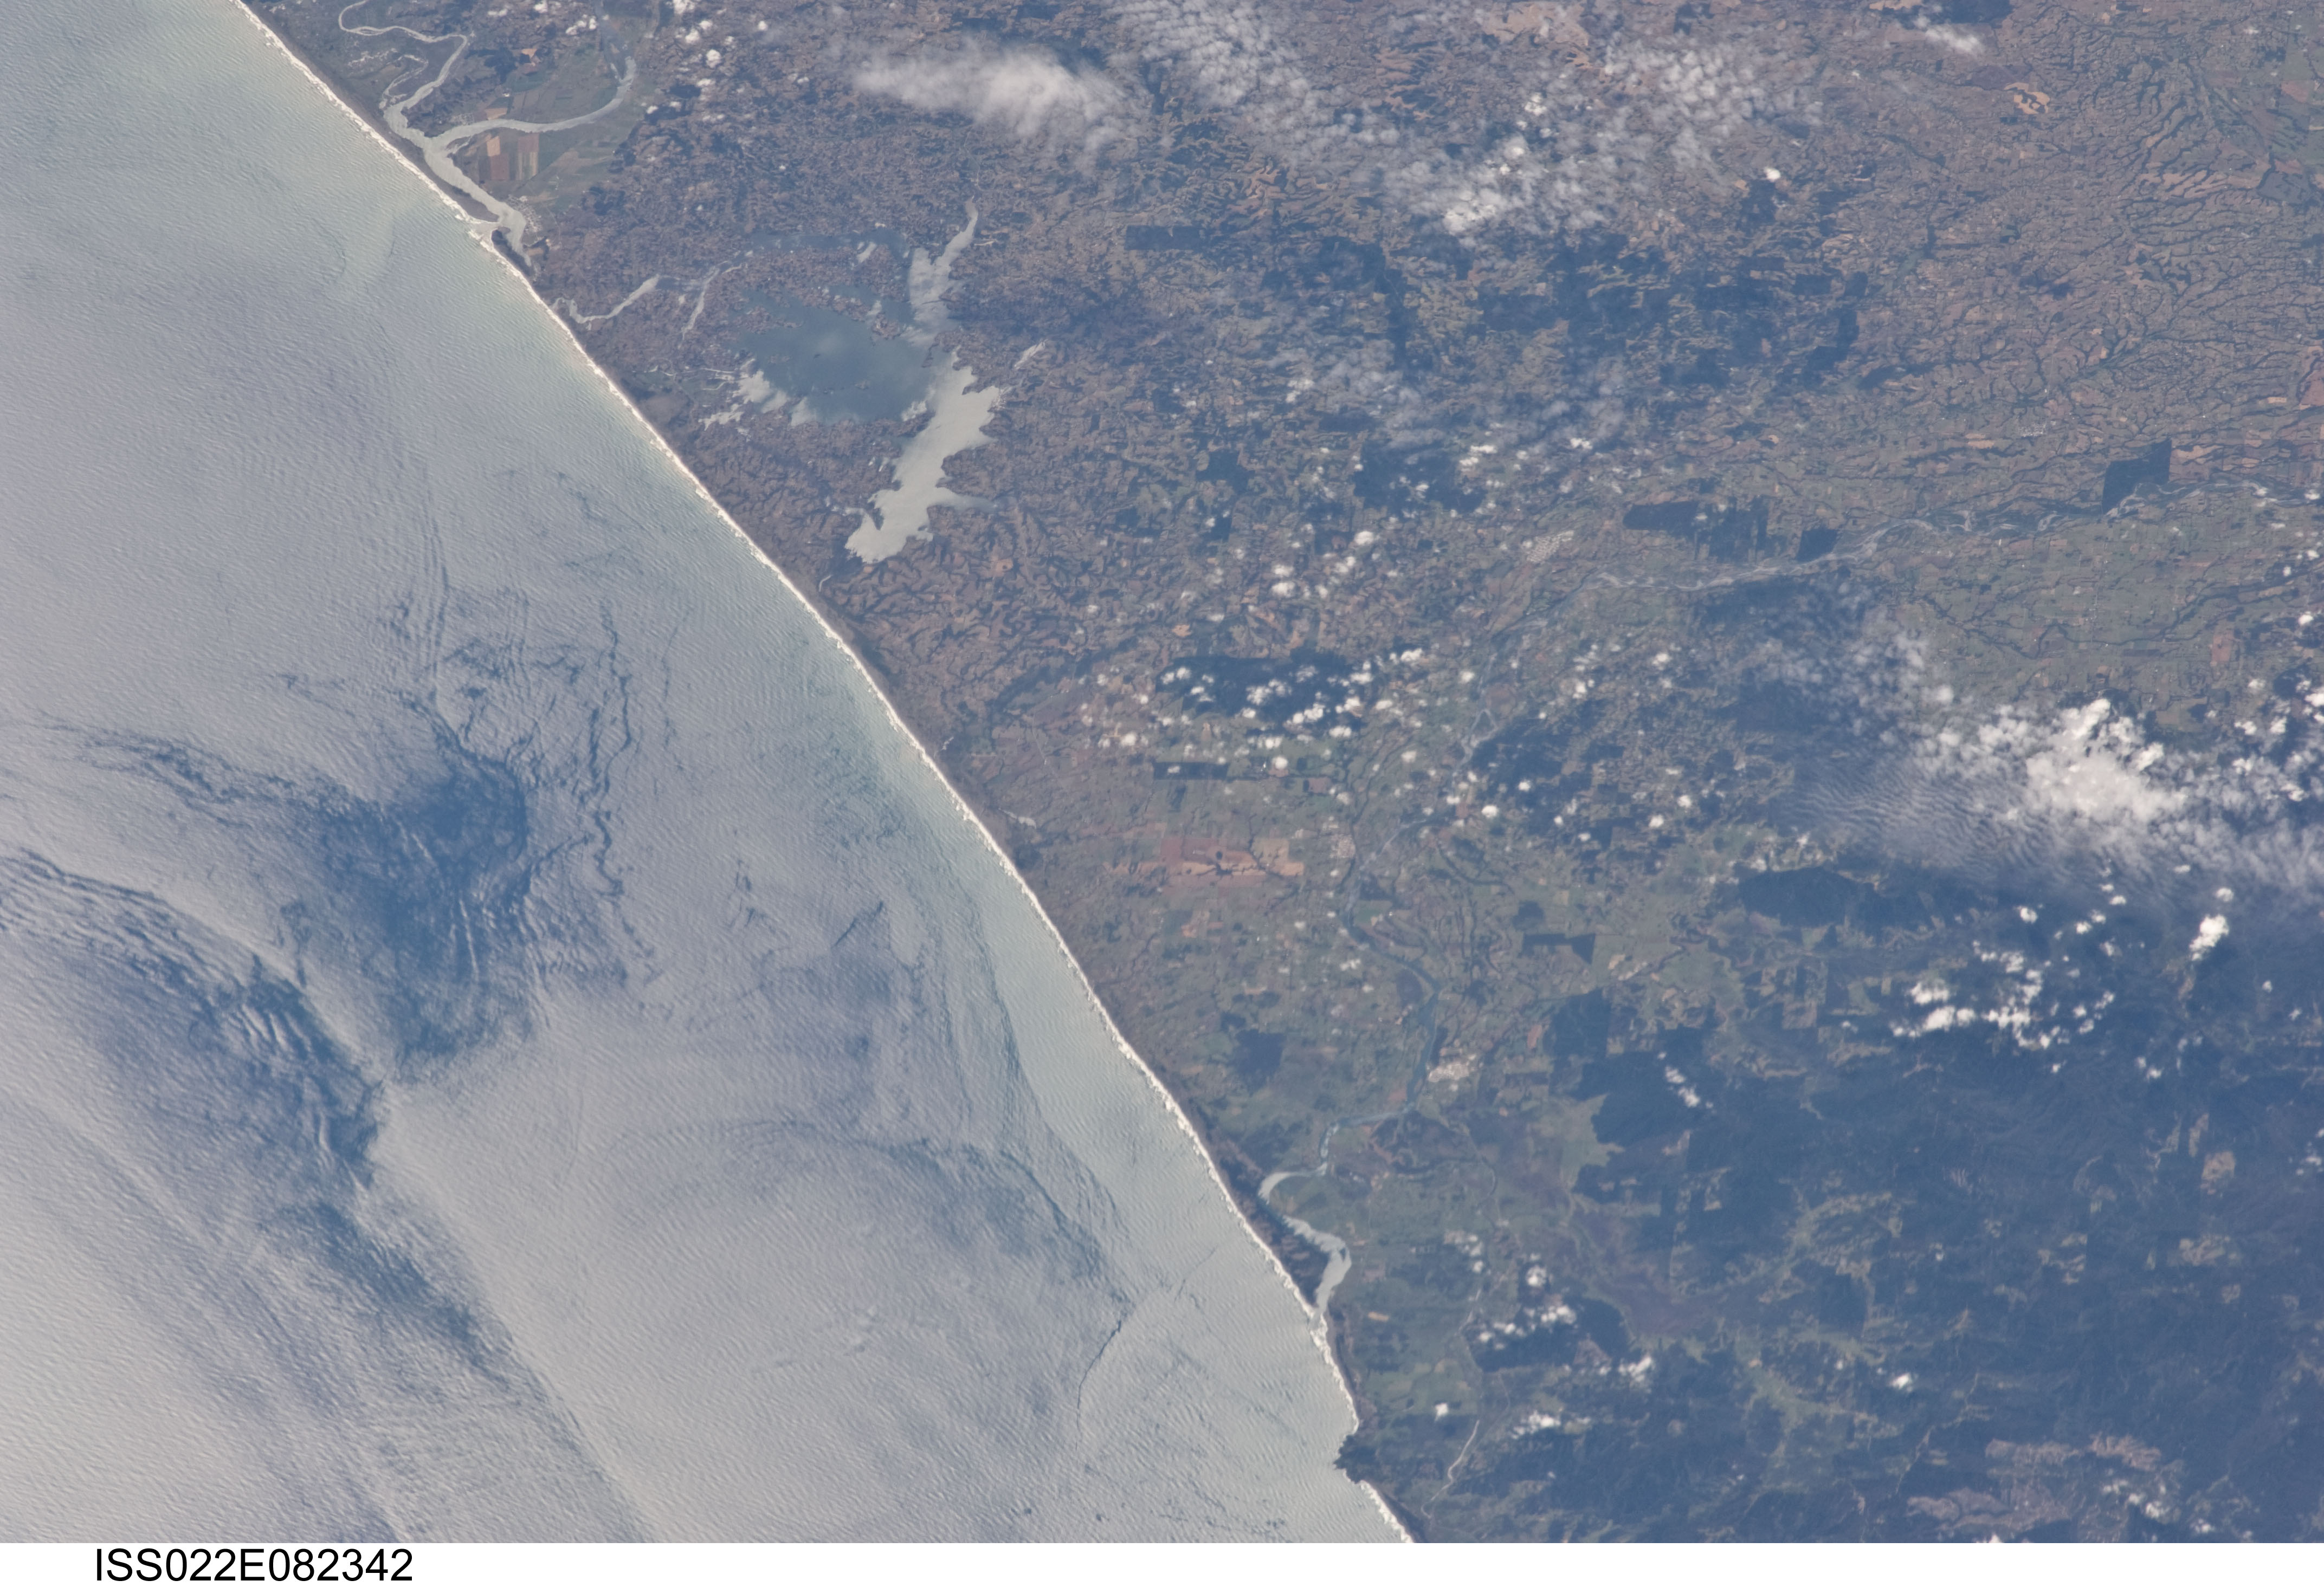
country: CHILE
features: COAST, GLINT, WAVES, L. DEL BUDI, TOLTEN RIVER, AGR., FOR., IMPERIAL R.
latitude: -39.0
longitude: -73.2
